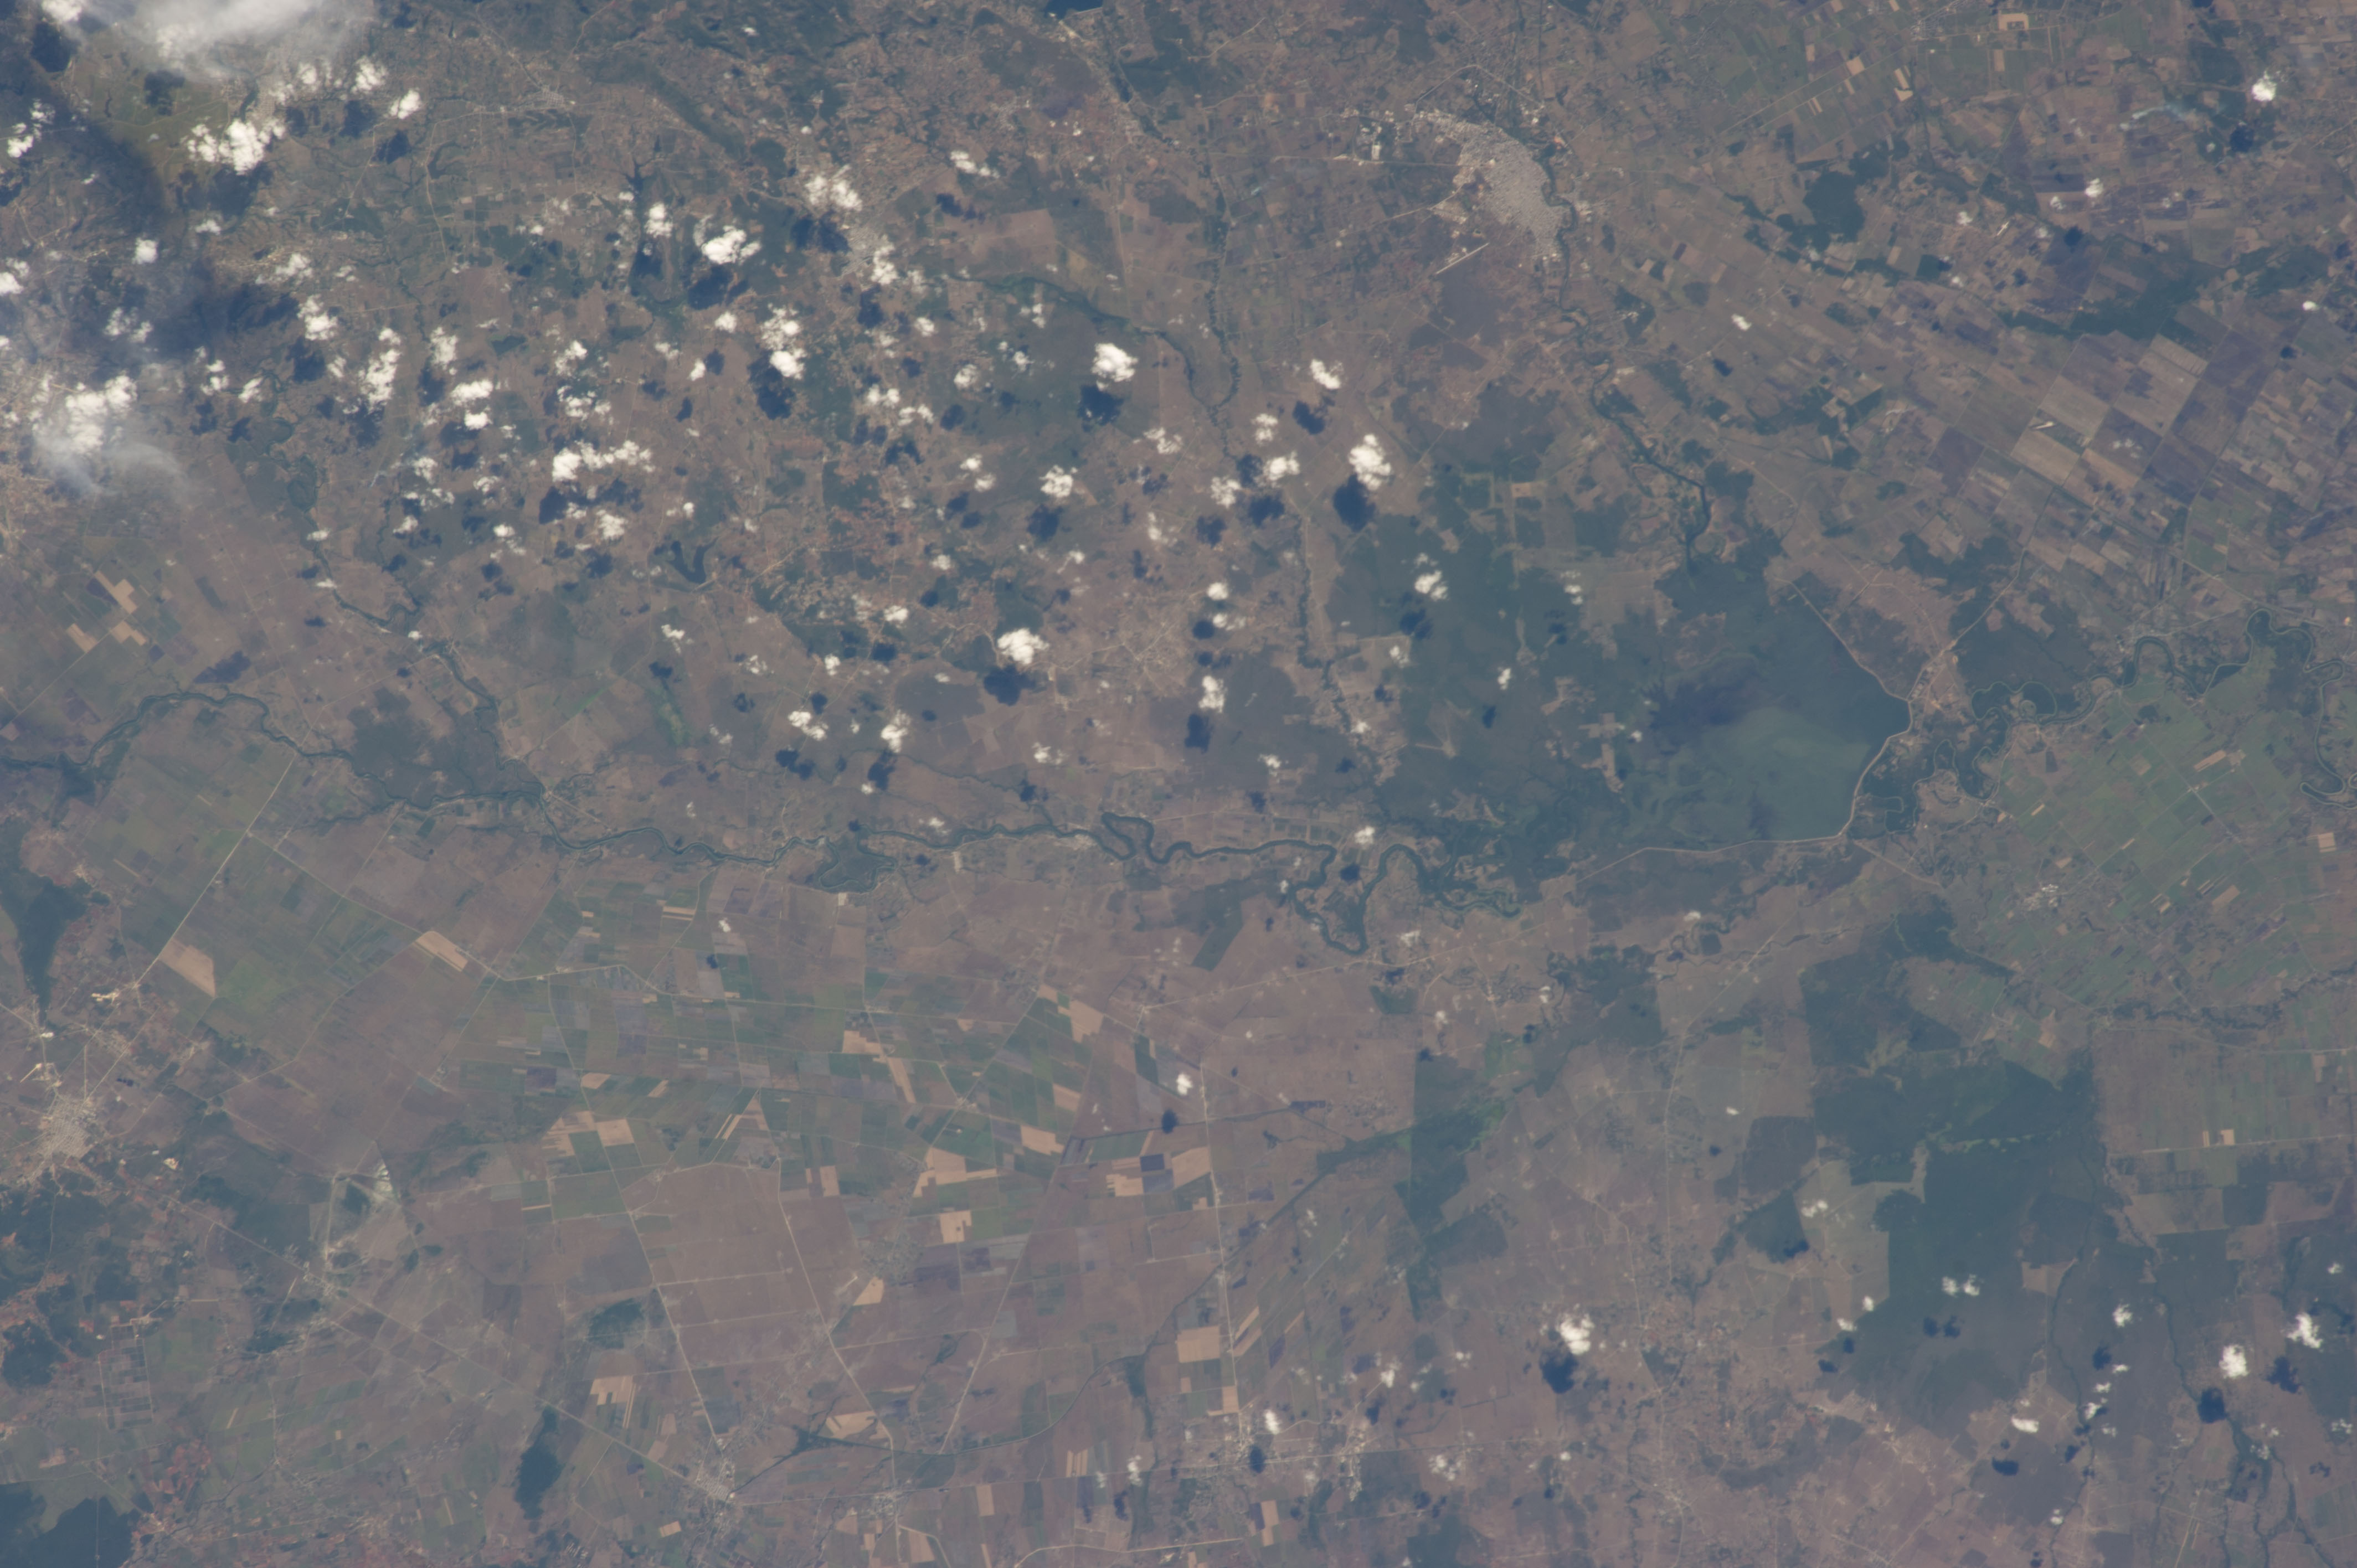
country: CUBA
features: GRANMA, CAUTO CRISTO
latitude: 20.6
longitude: -76.5
